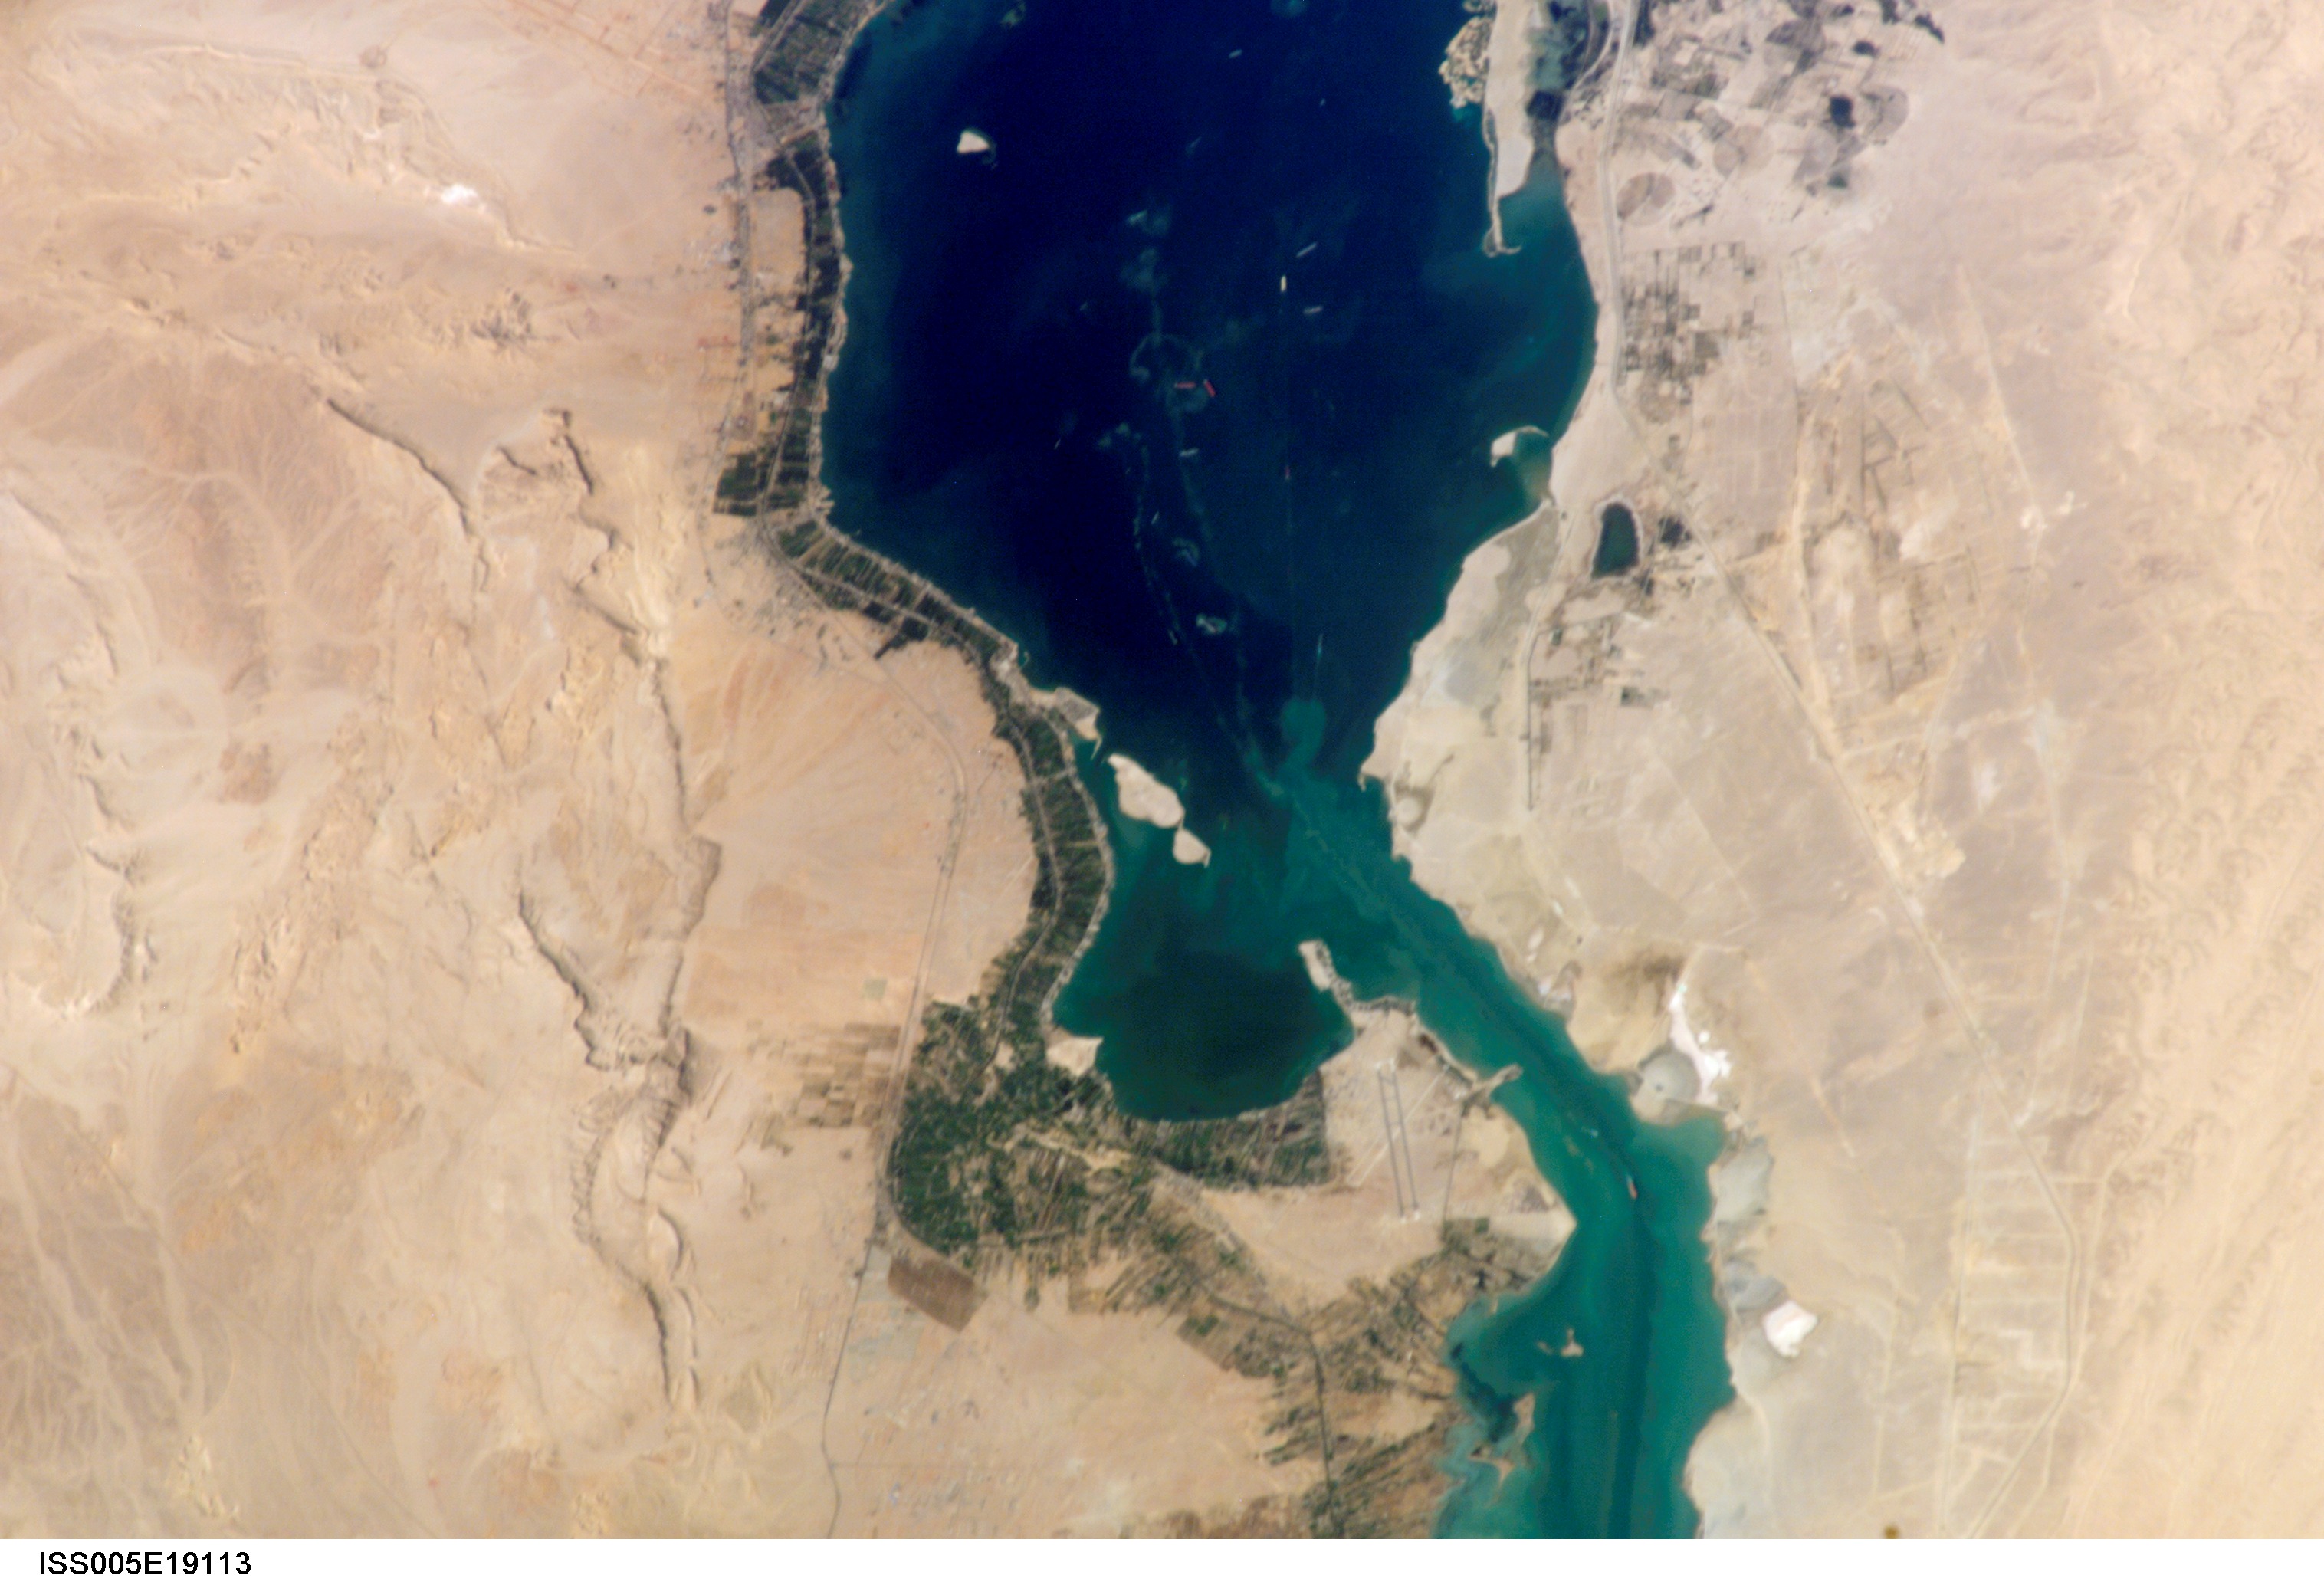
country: EGYPT
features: GREAT BITTER LAKE, AGR.
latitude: 30.2
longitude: 32.3
